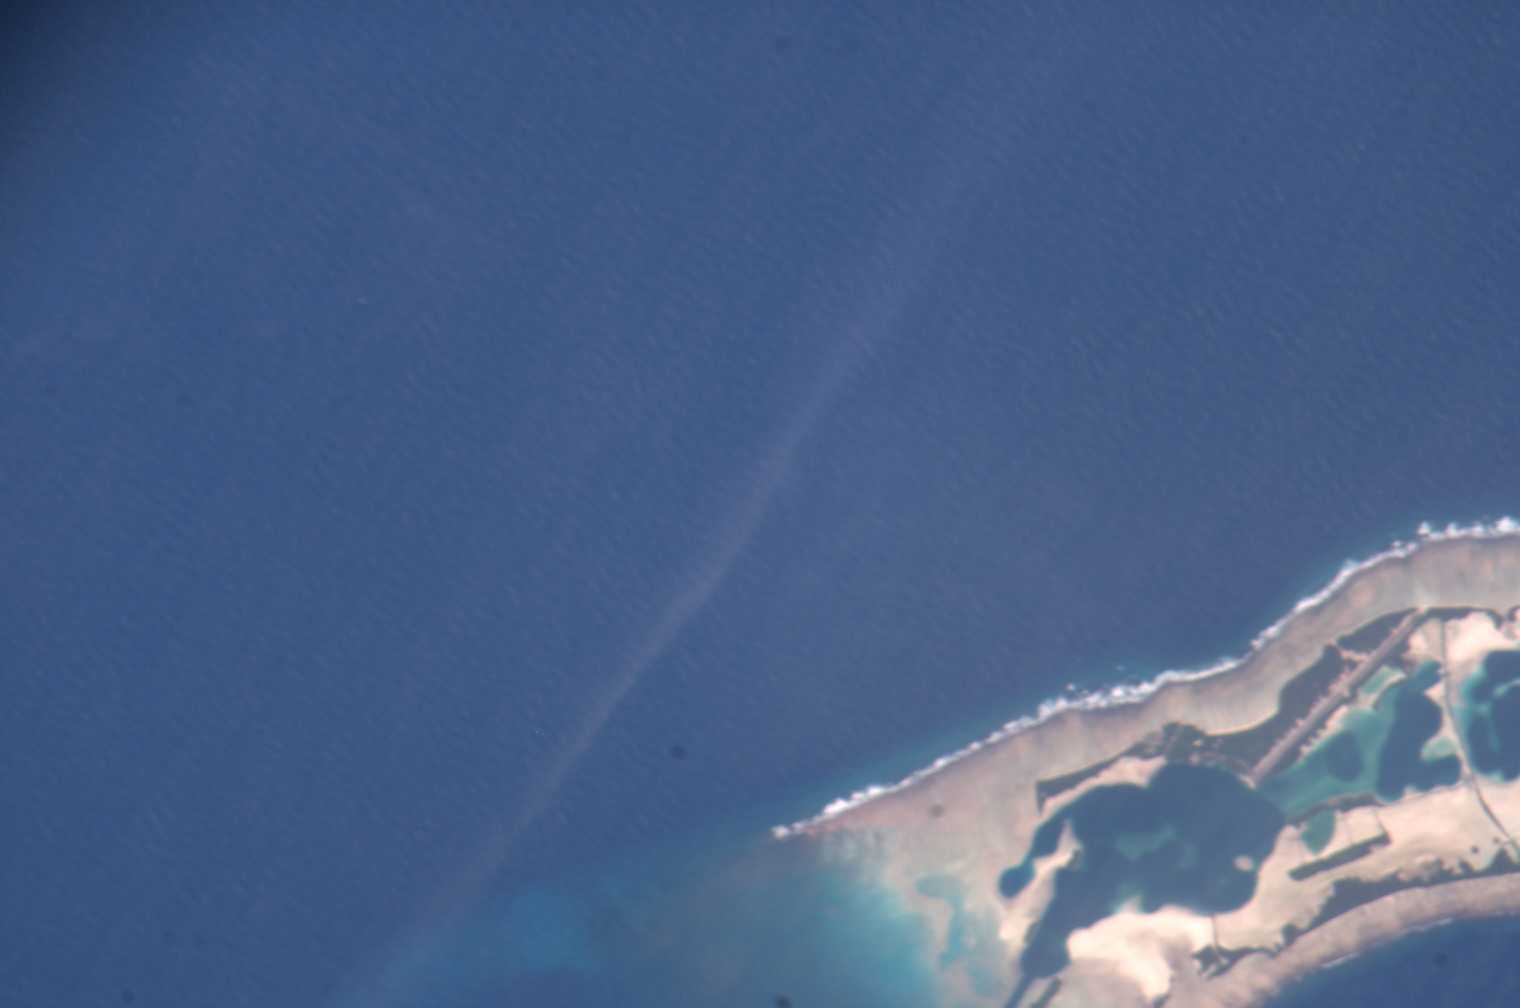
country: KIRIBATI
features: PALMYRA ATOLL, REEFS, AIR STRIP
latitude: 6.0
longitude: -162.1
